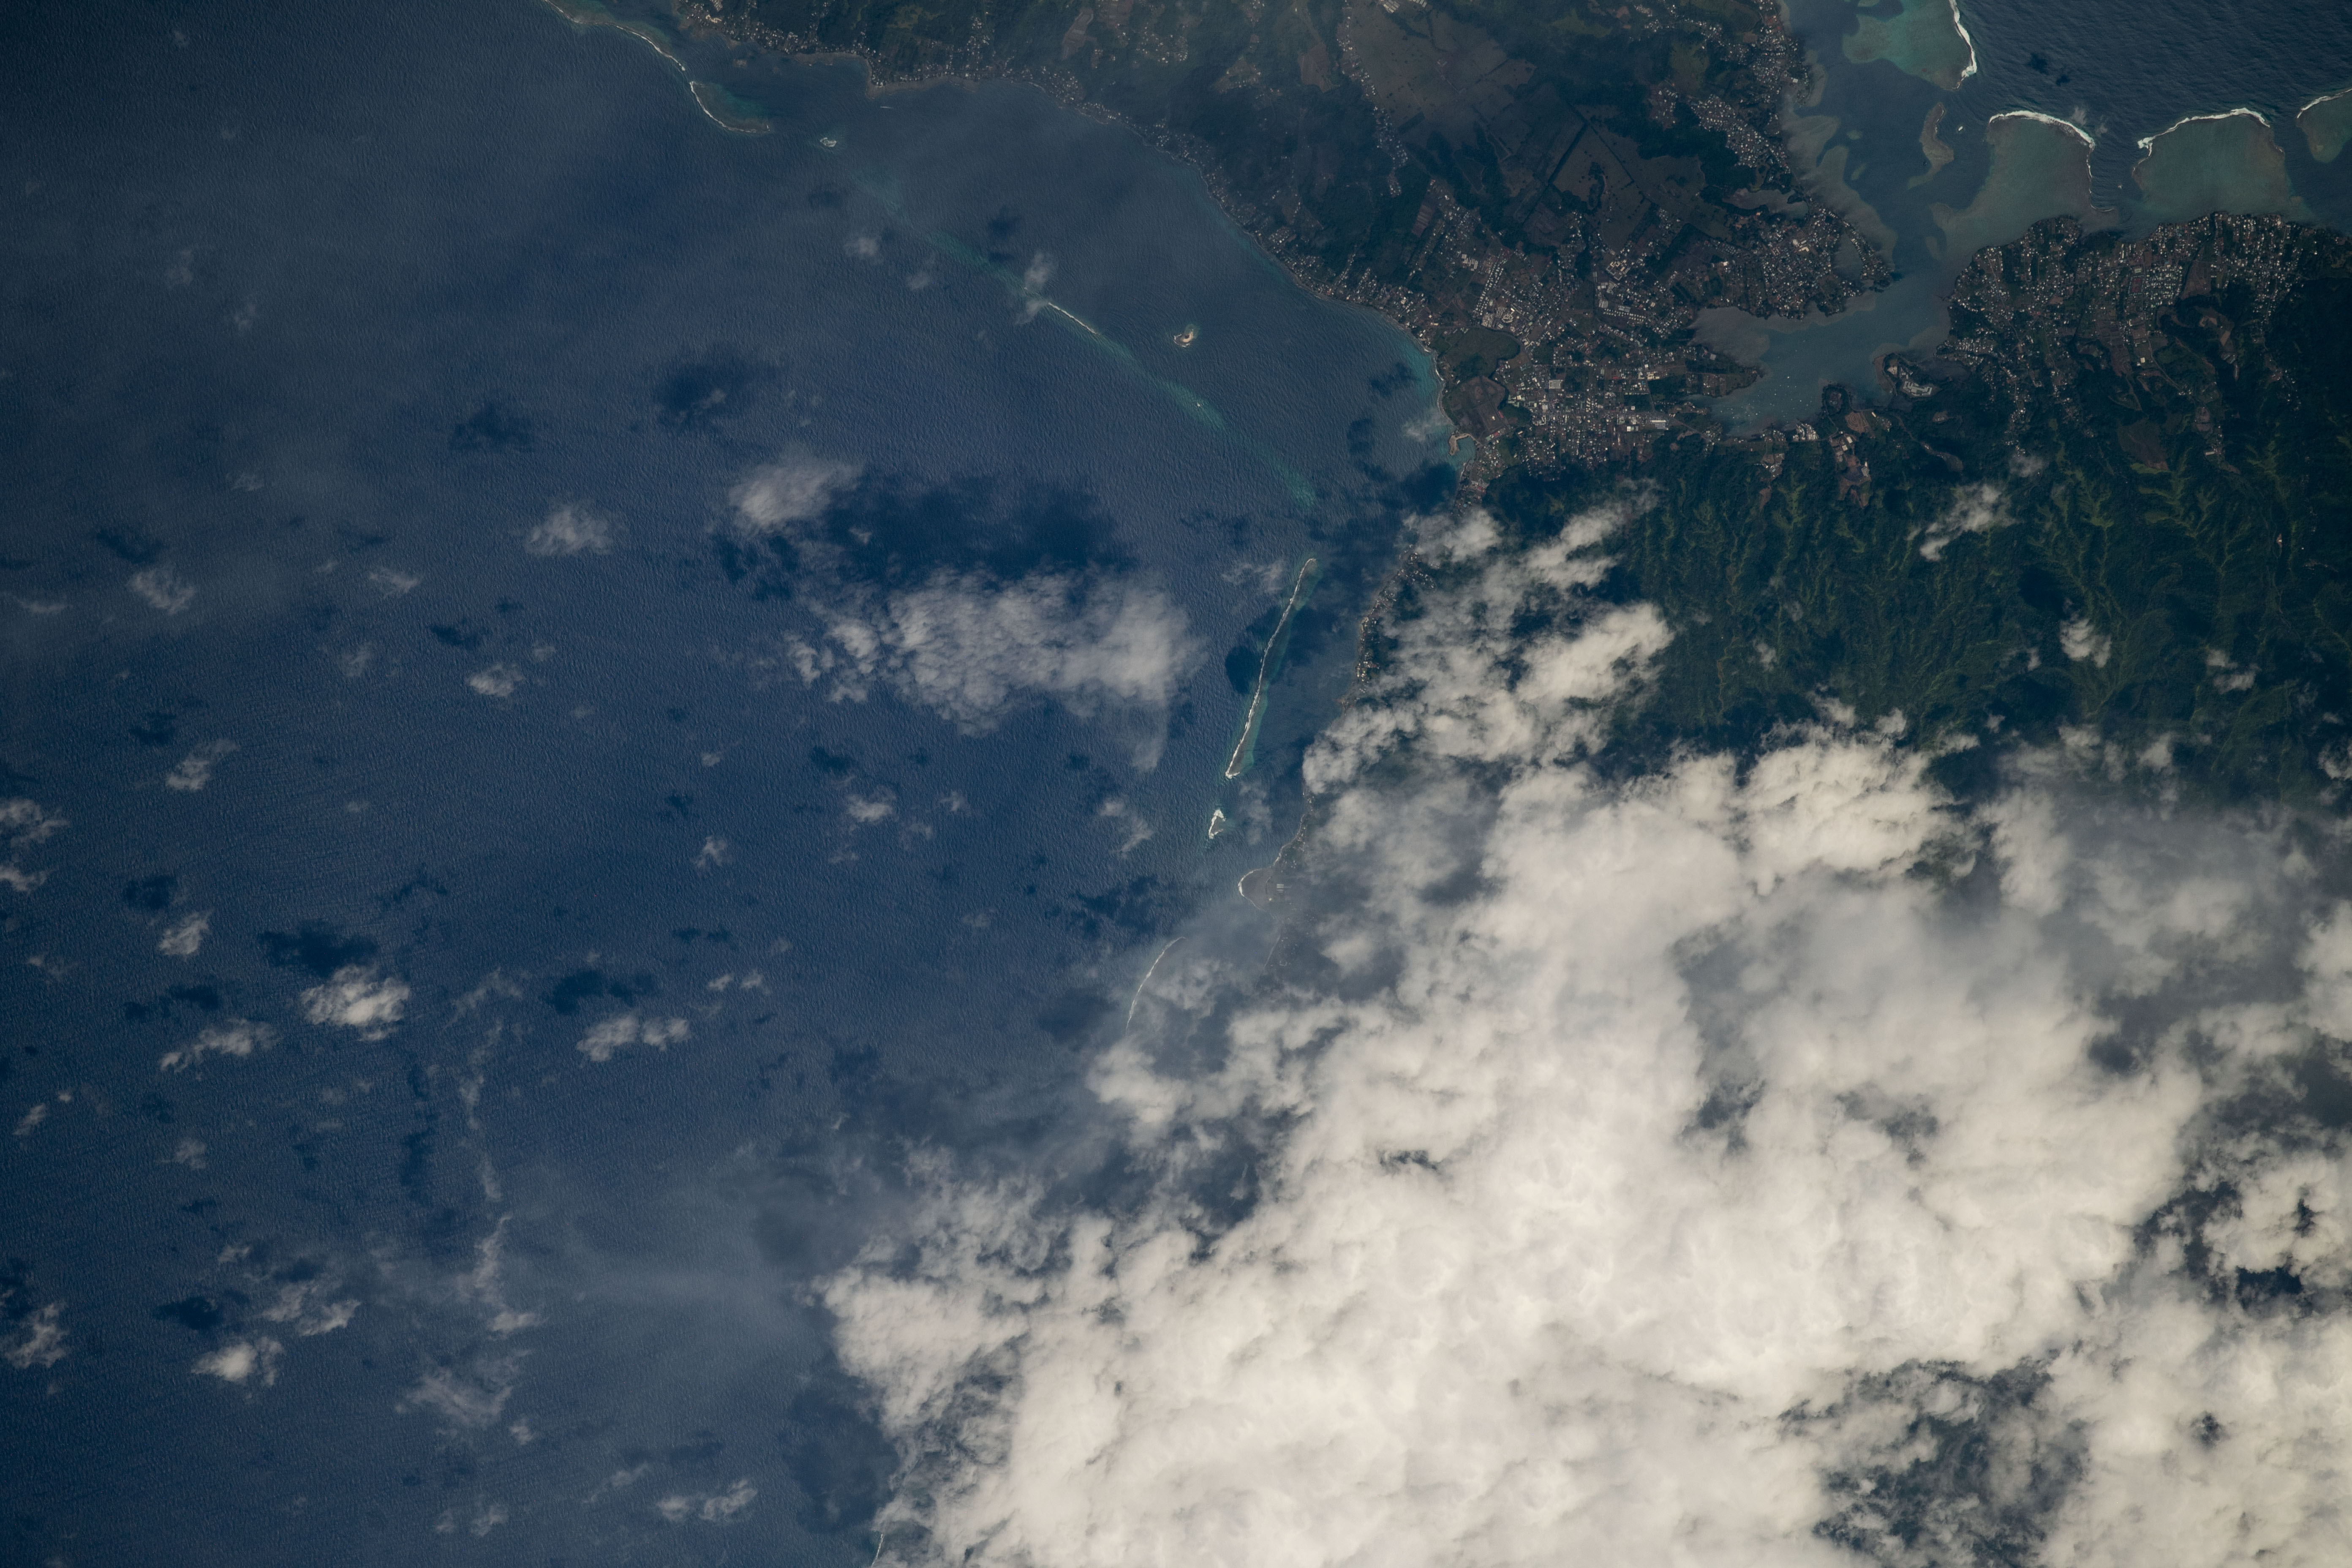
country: SOCIETY ISLANDS
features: FRENCH POLYNESIA, TARAVAO
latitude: -17.7
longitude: -149.3
